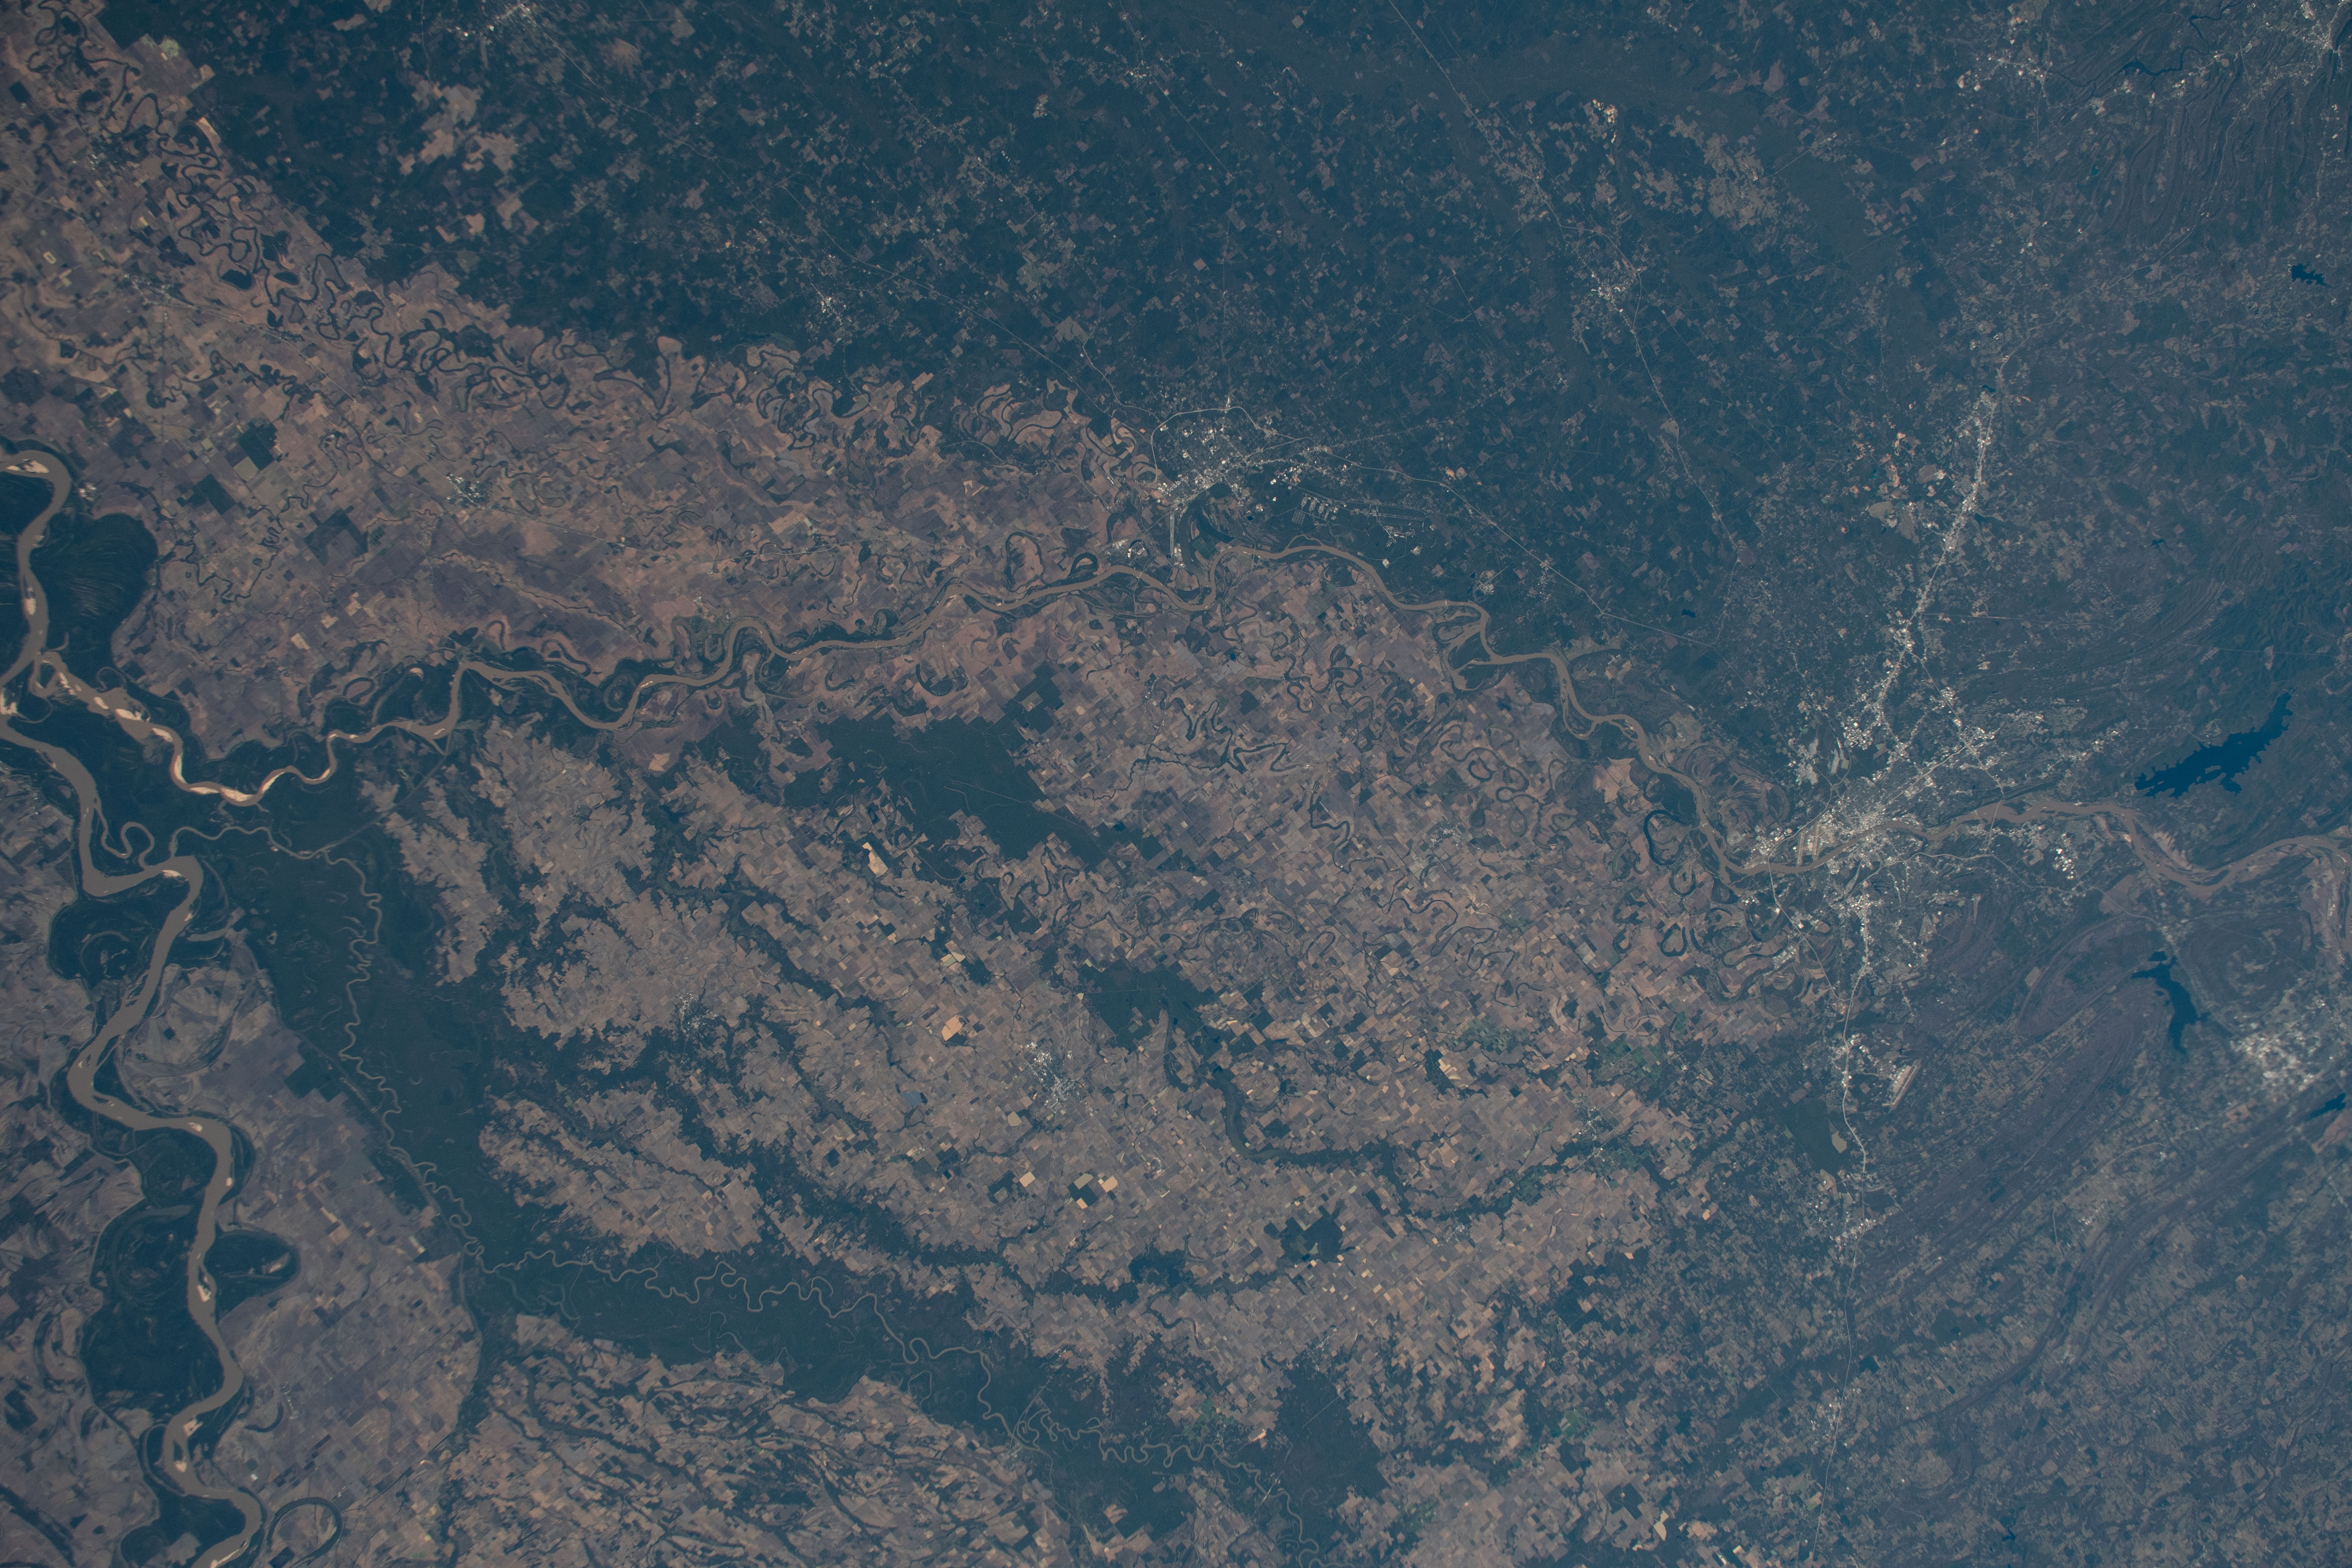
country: USA-ARKANSAS
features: ARKANSAS RIVER, LITTLE ROCK
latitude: 34.5
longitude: -92.0
